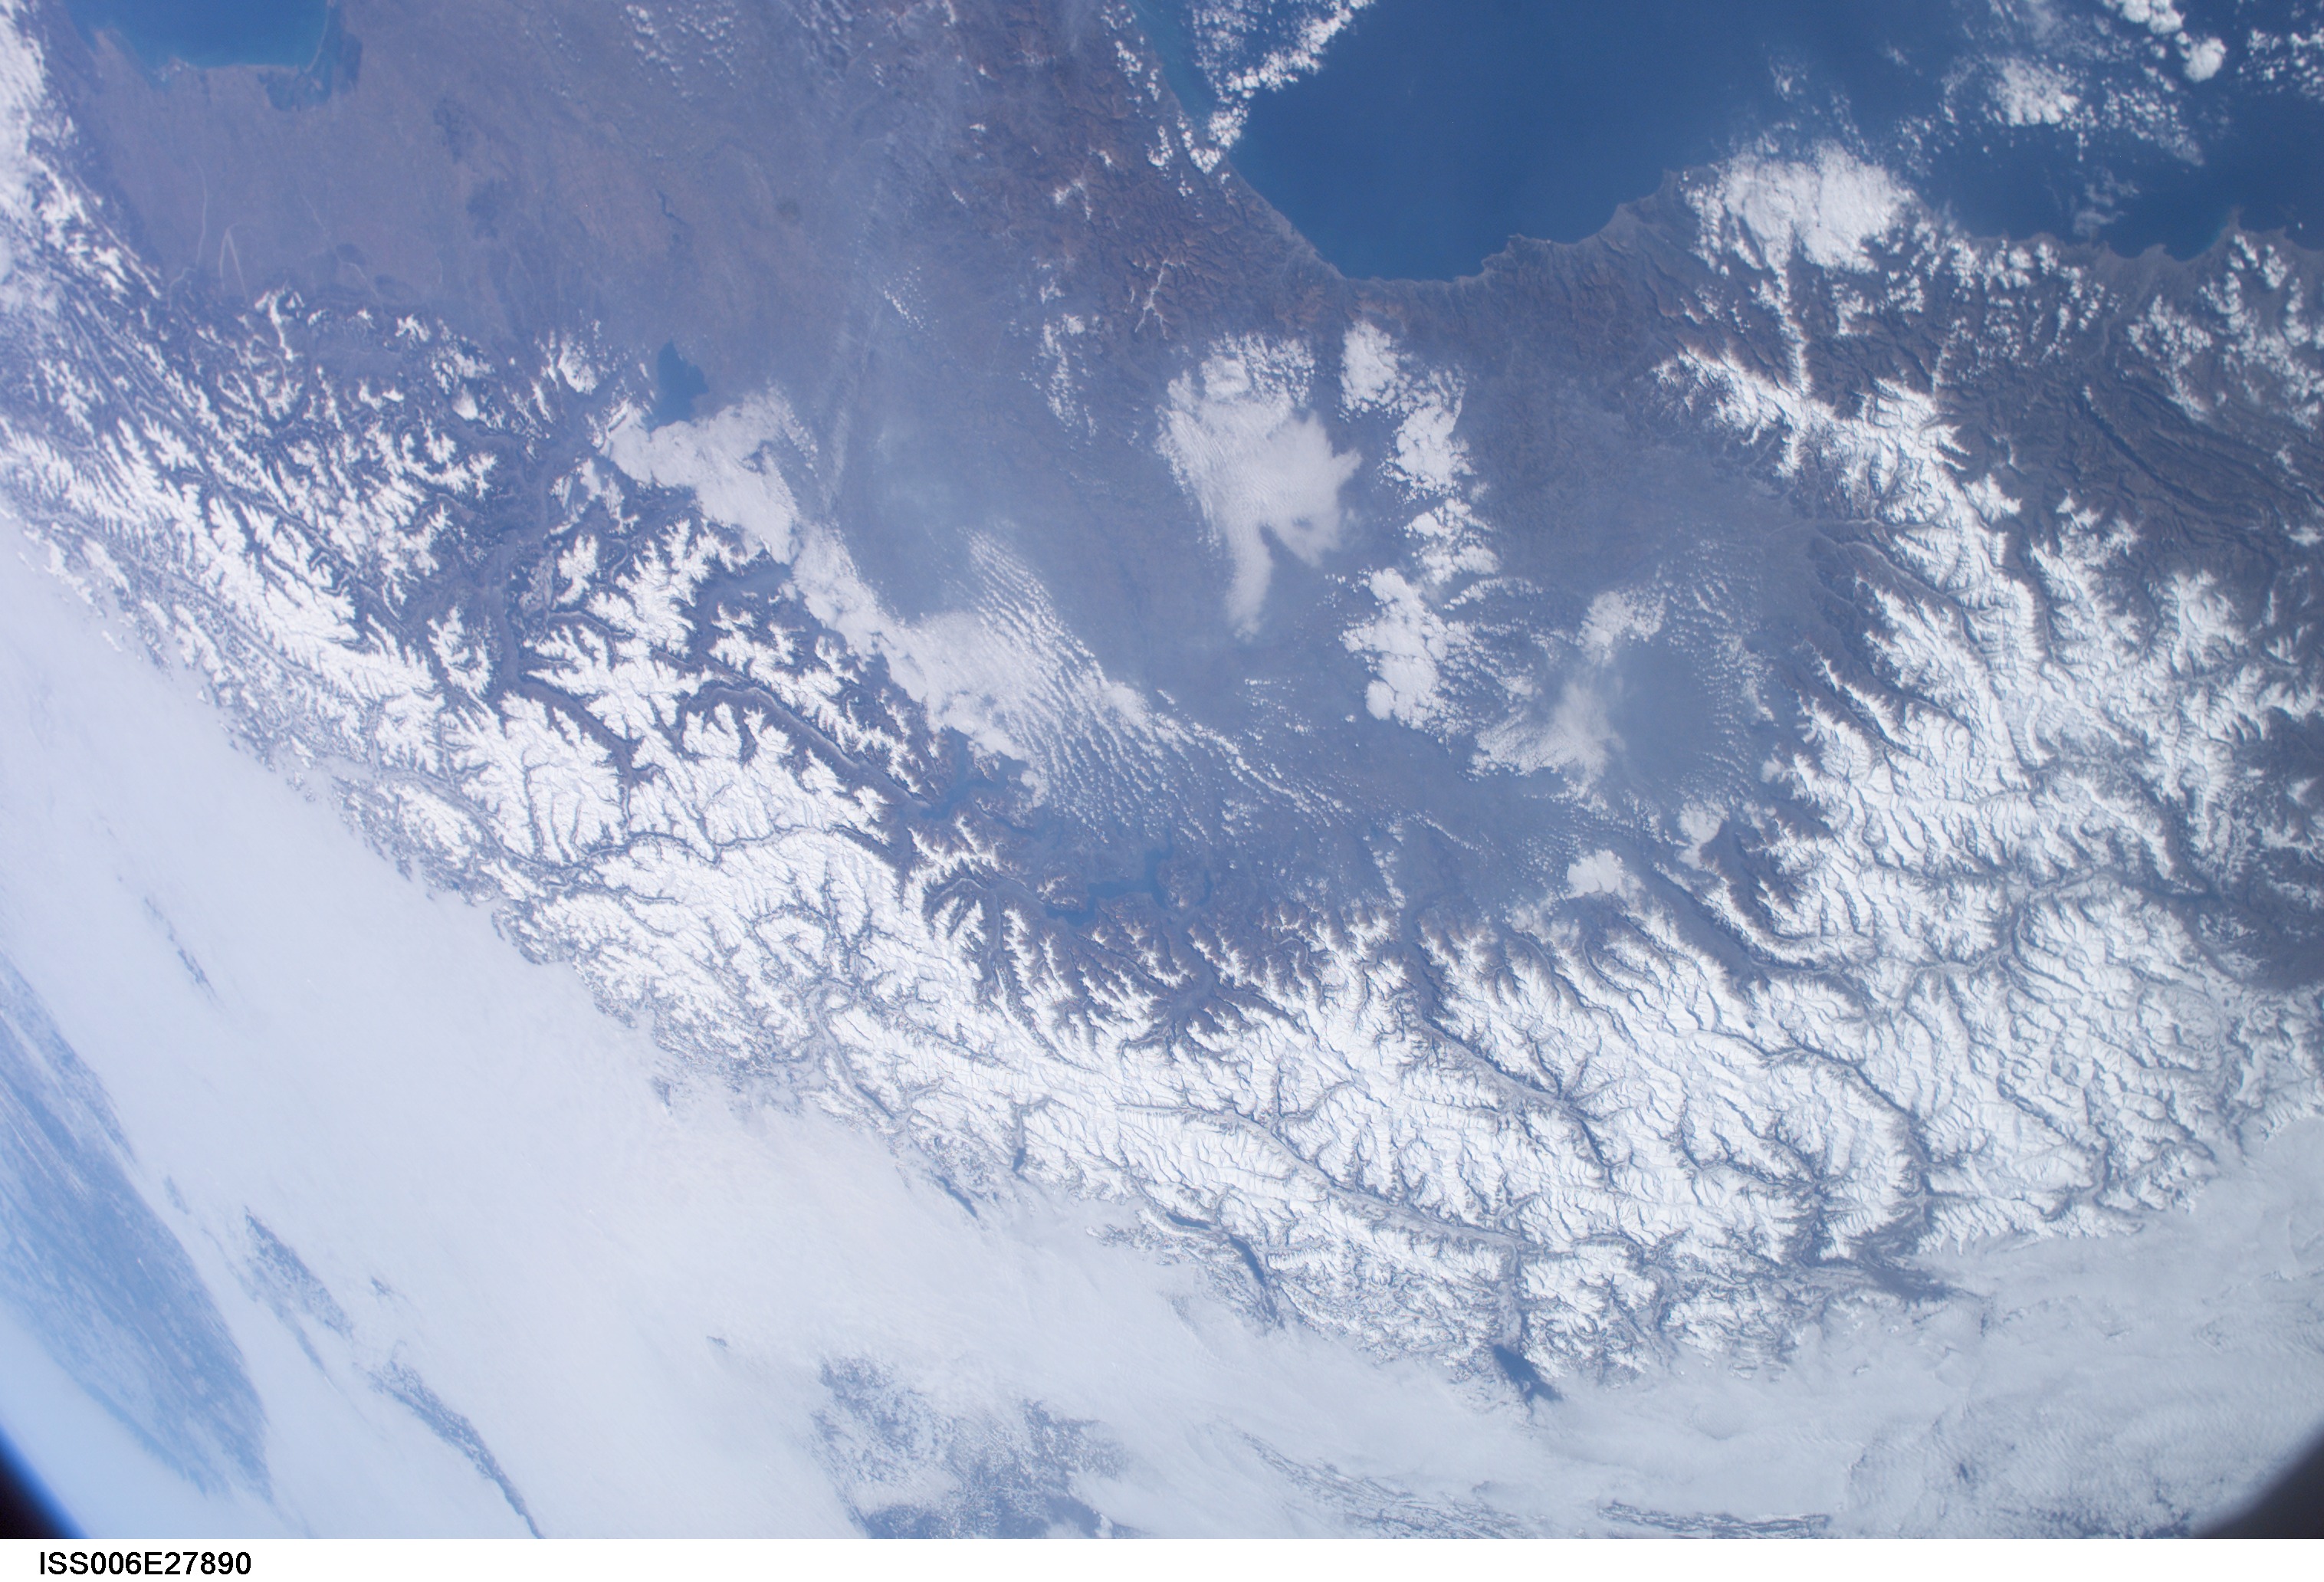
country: ITALY
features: SMOG, ALPS, PO RIVER VALLEY
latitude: 45.5
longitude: 9.5
